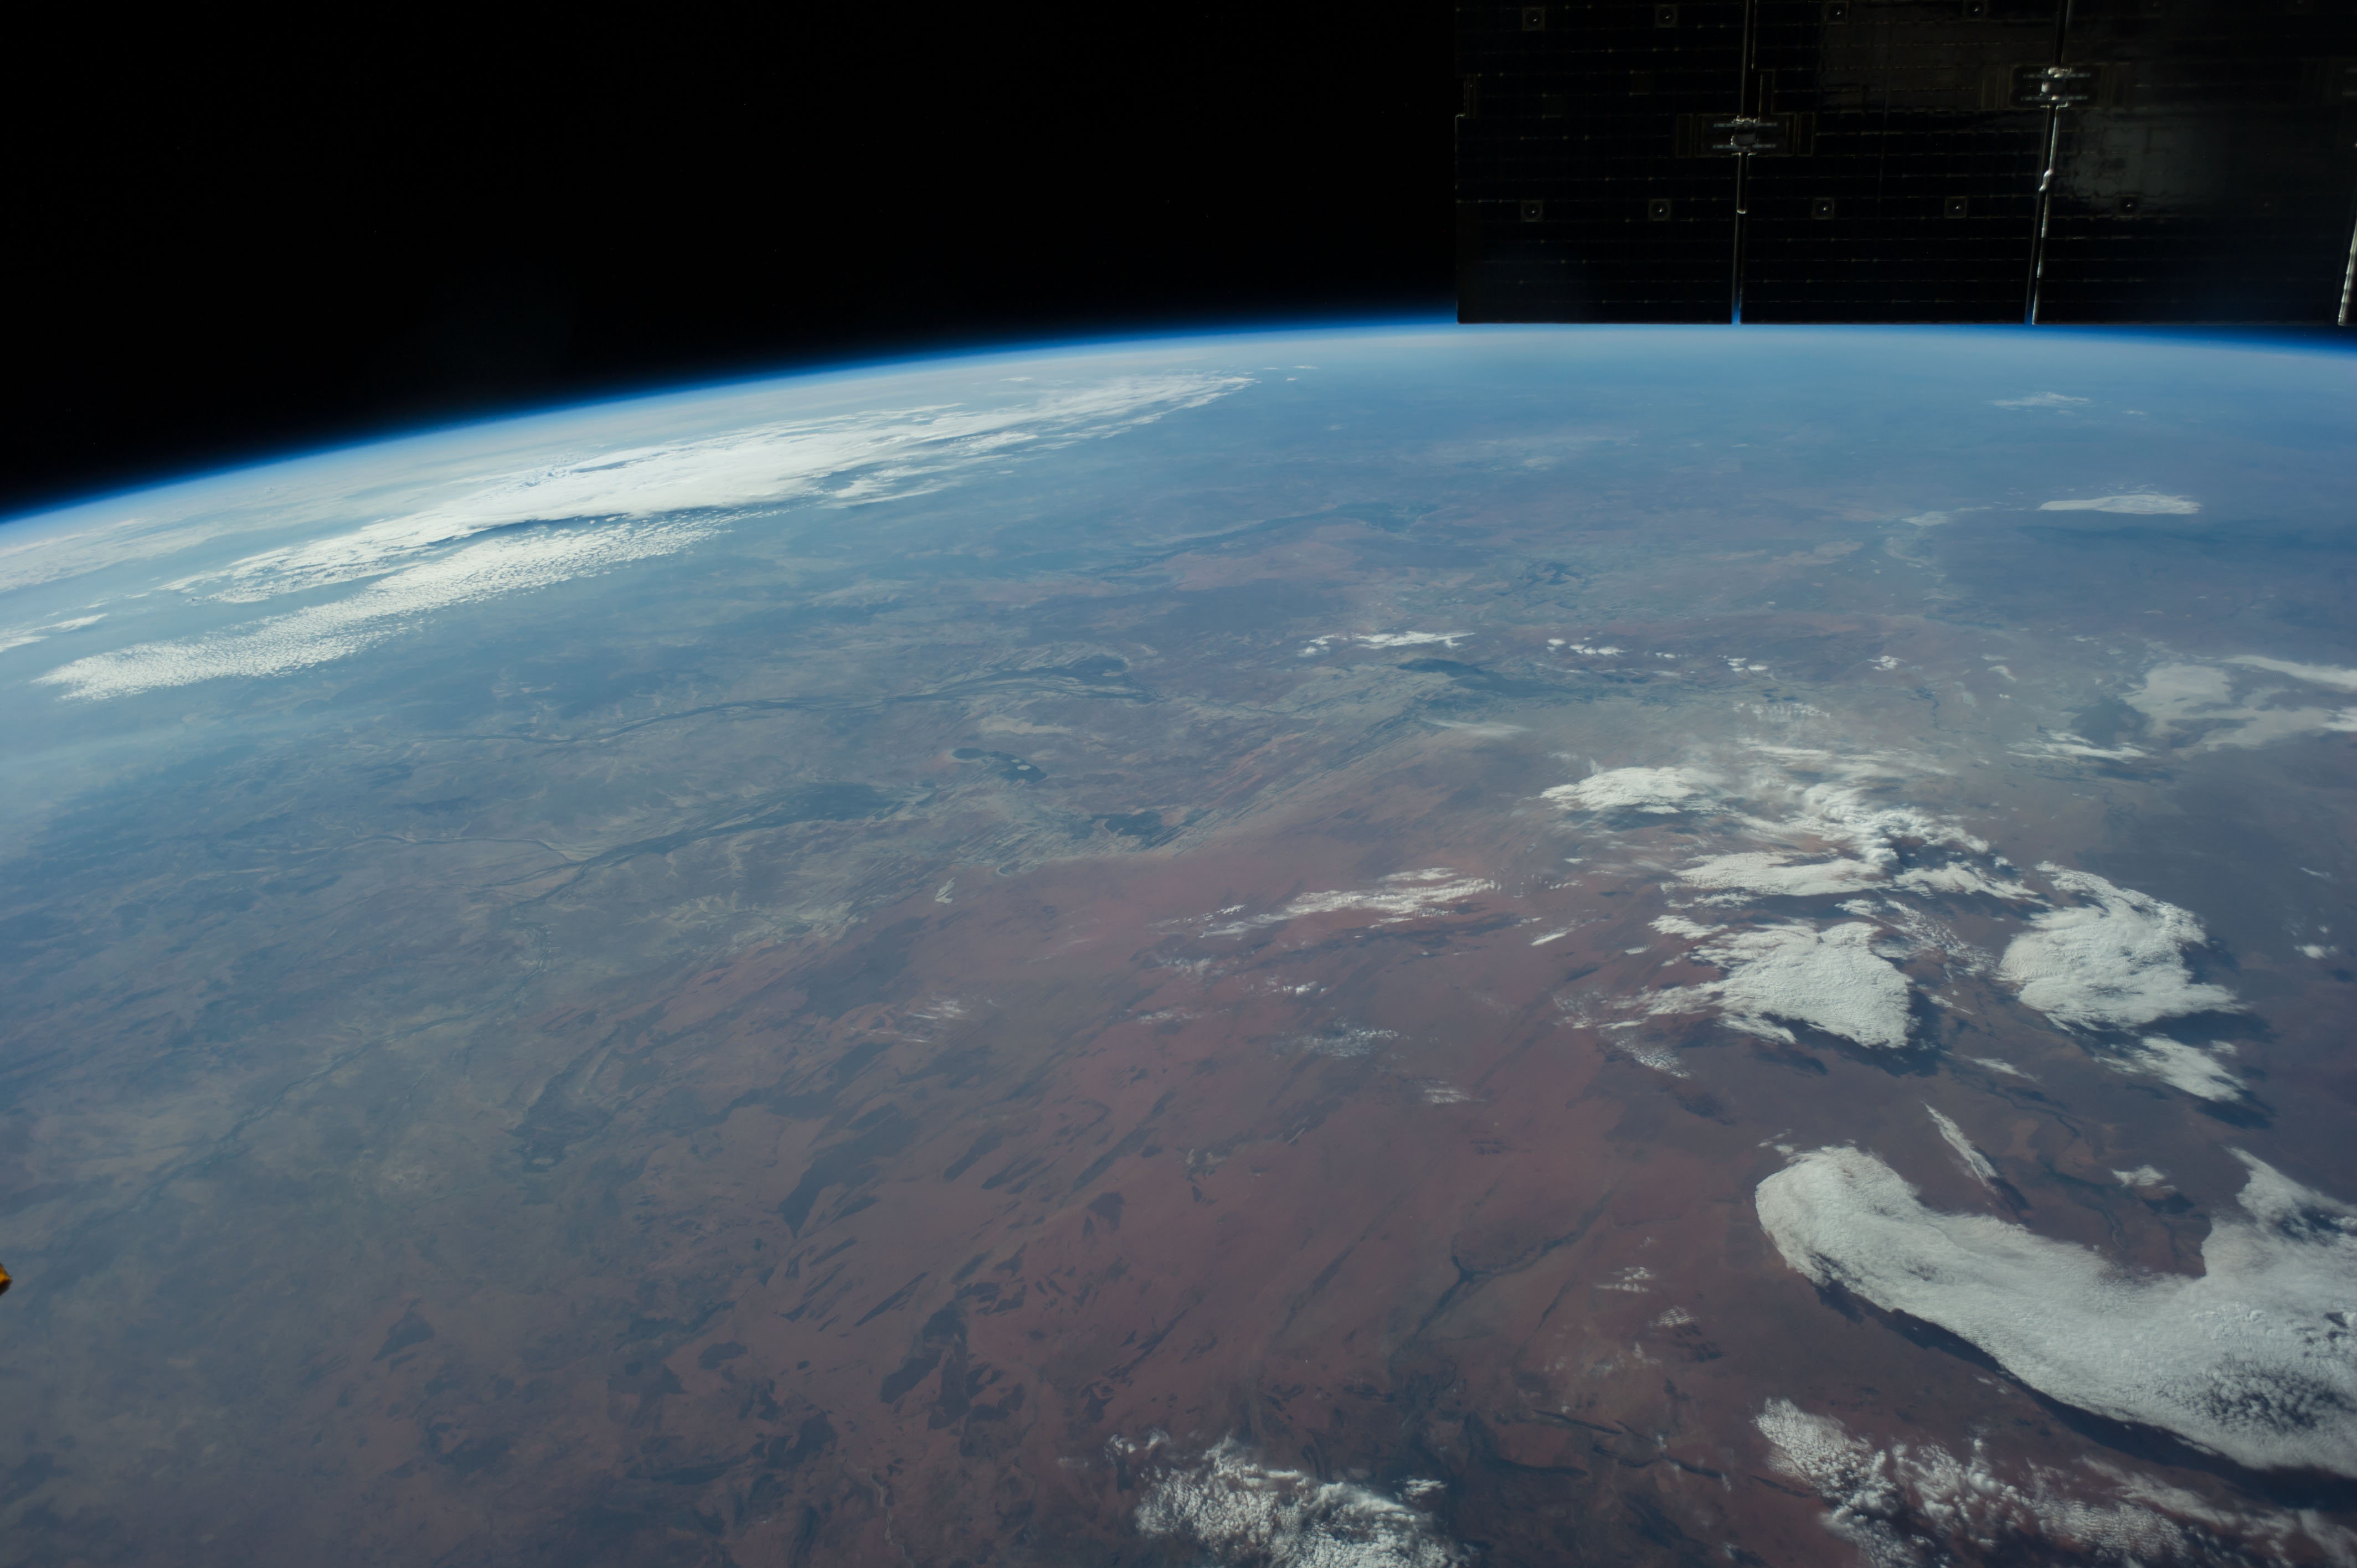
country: AUSTRALIA-Q
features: SIMPSON DES., ATMOSPHERIC LIMB
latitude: -25.0
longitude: 138.5
